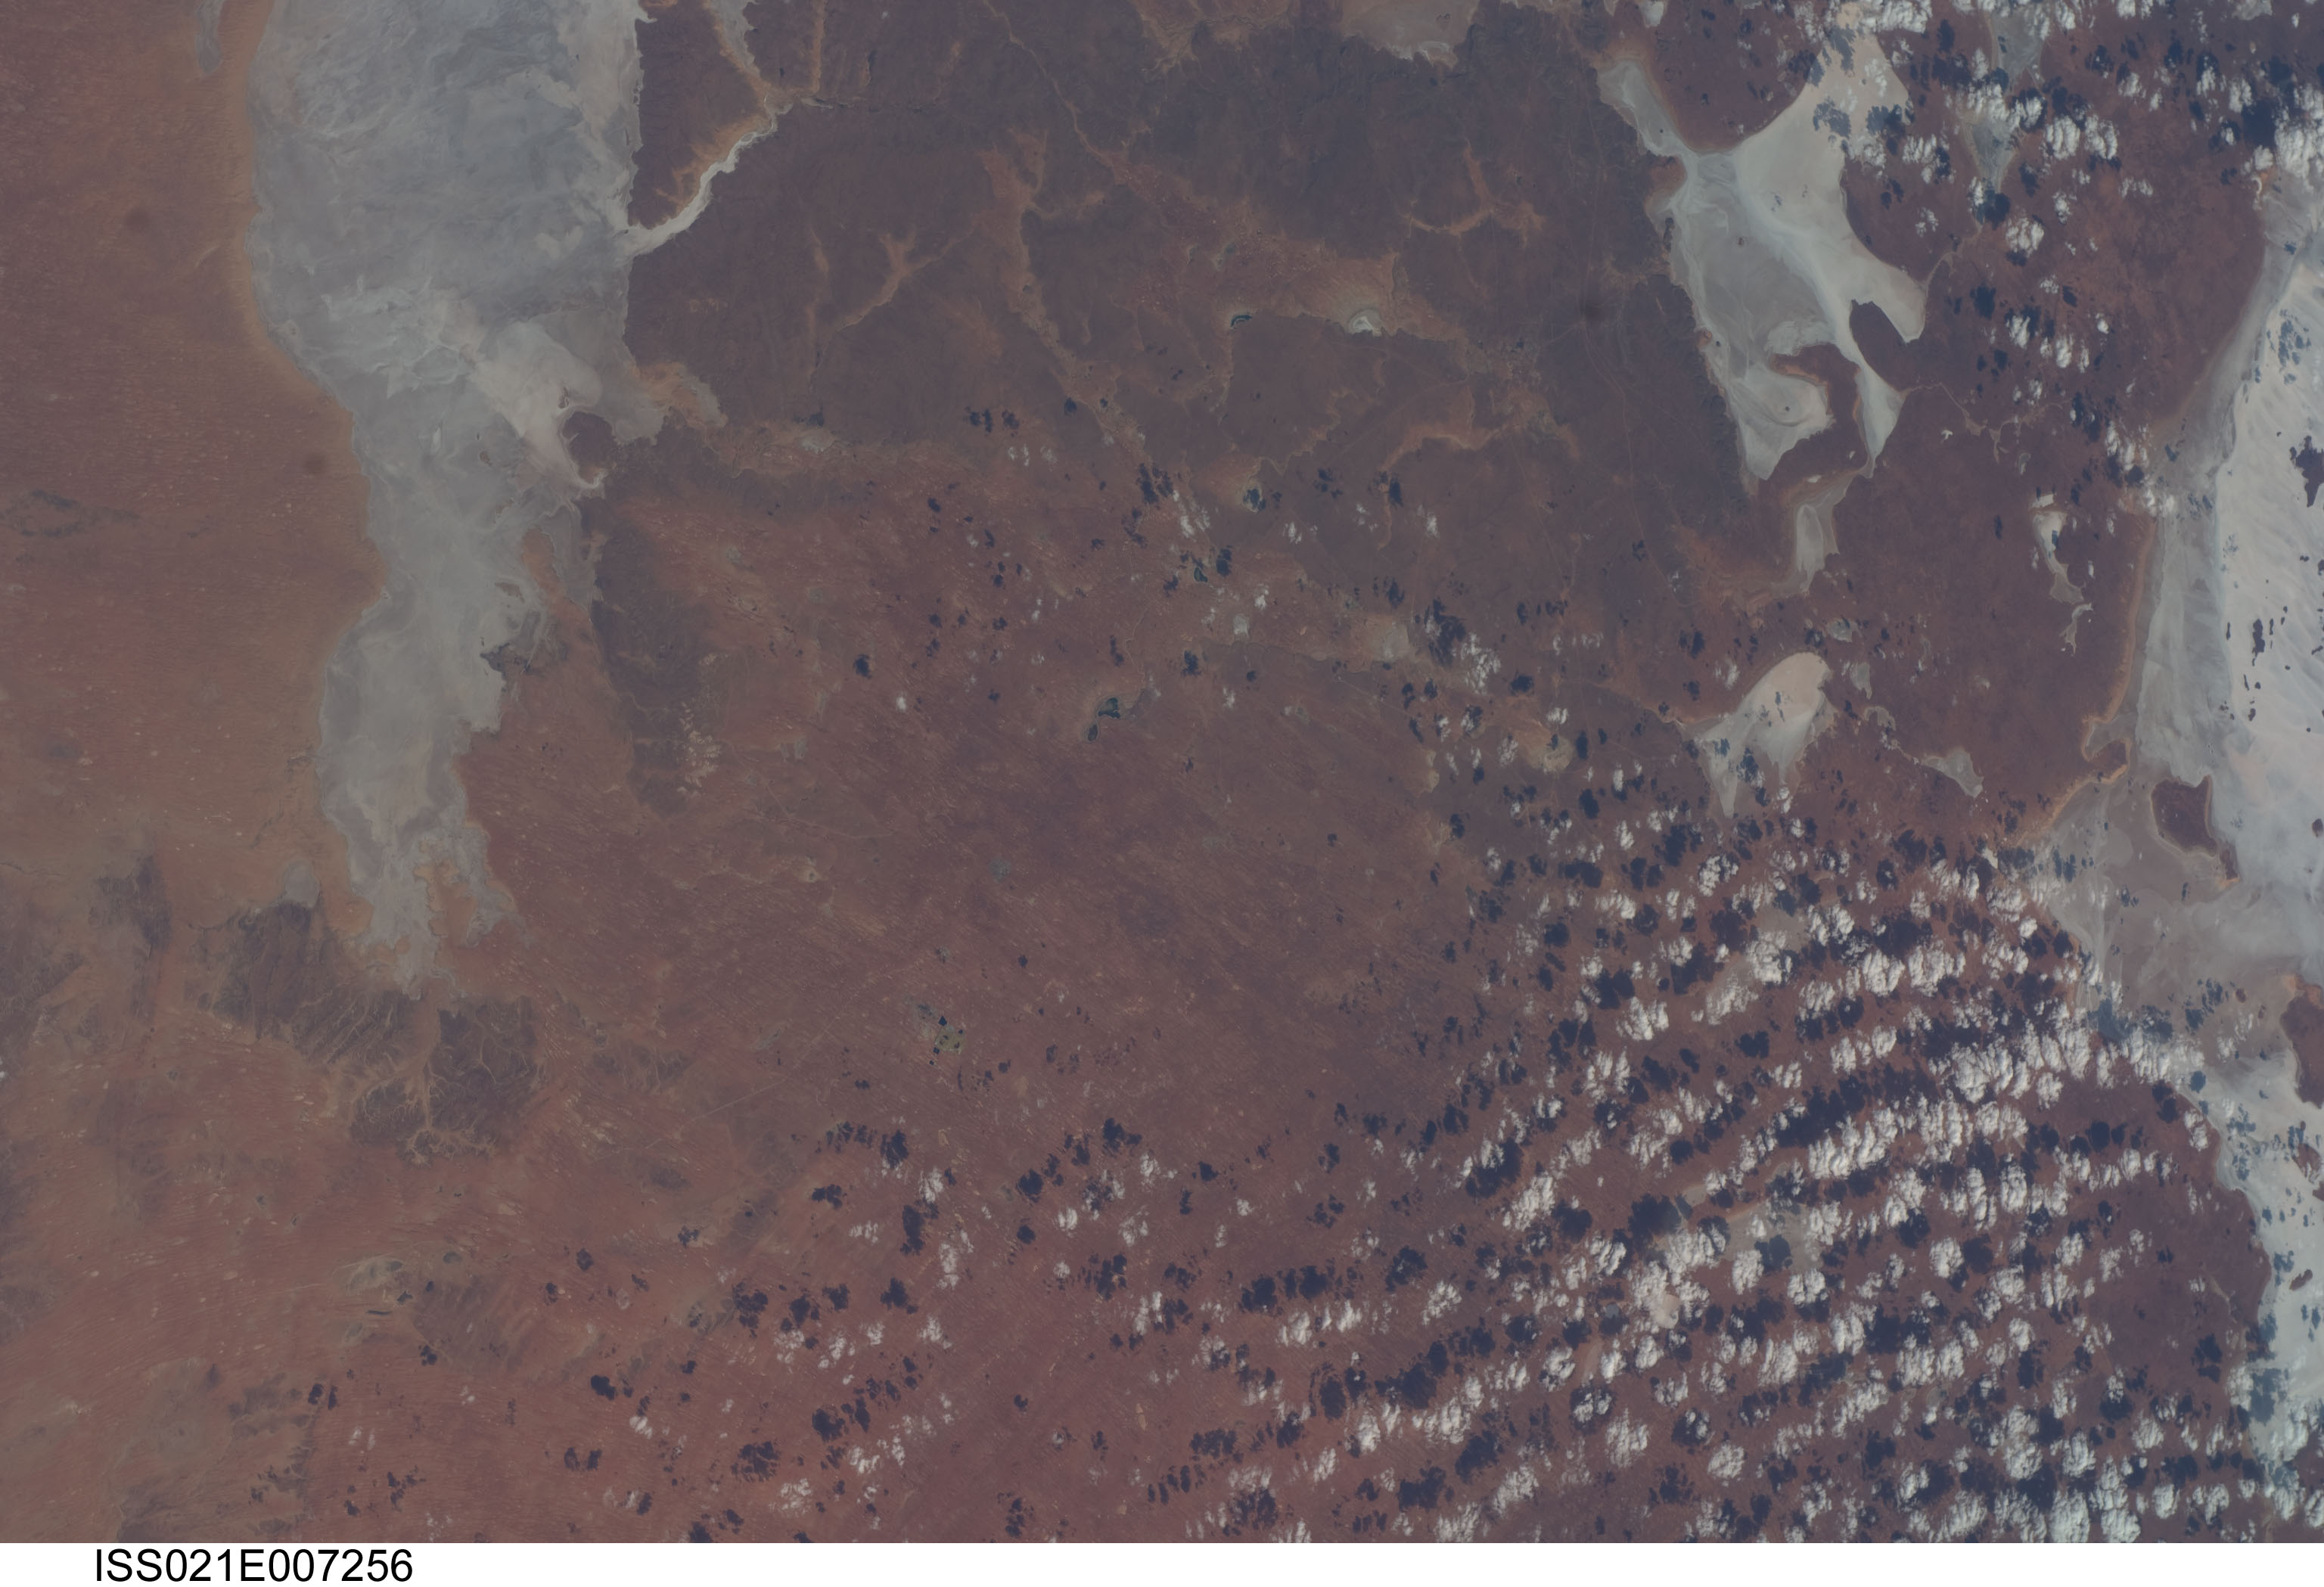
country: AUSTRALIA-SA
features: NW. LAKE TORRENS, LAKE HART, ISLAND LAGOON, LAKE GAIRDNER
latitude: -30.5
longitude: 137.0
